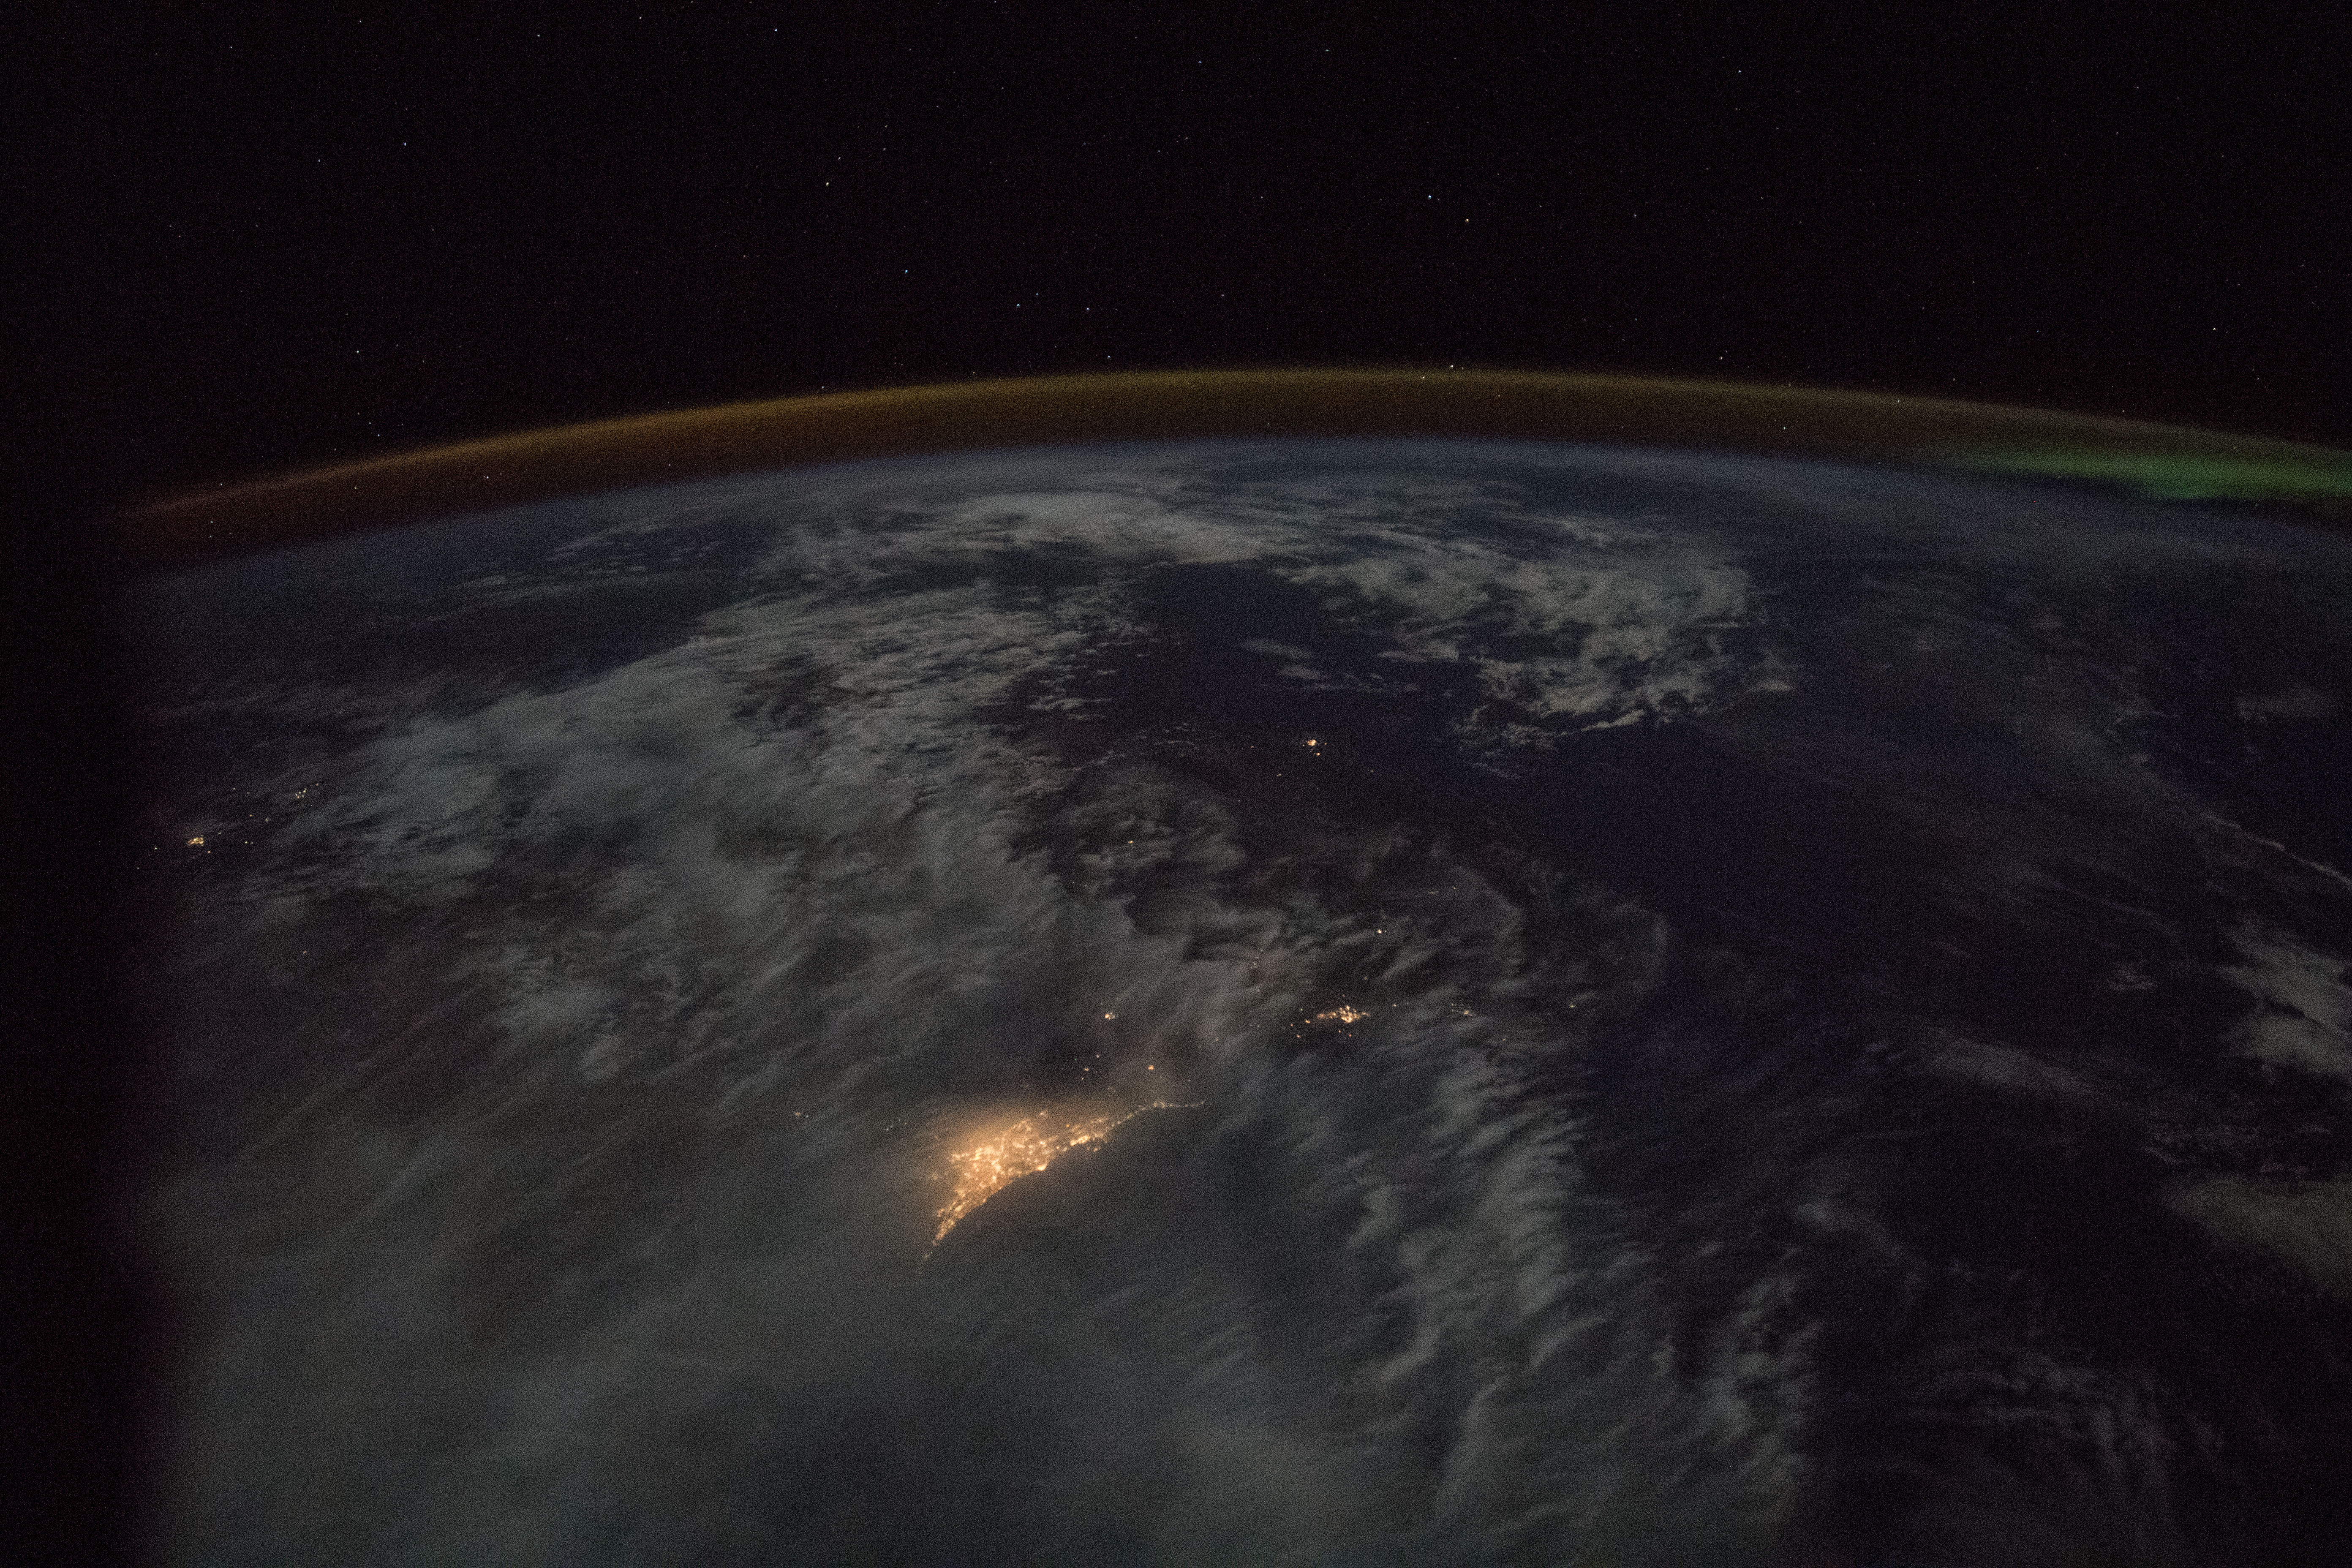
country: AUSTRALIA-WA
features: PERTH, AURORA, DARK EARTHOBS
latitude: -34.5
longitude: 119.5
